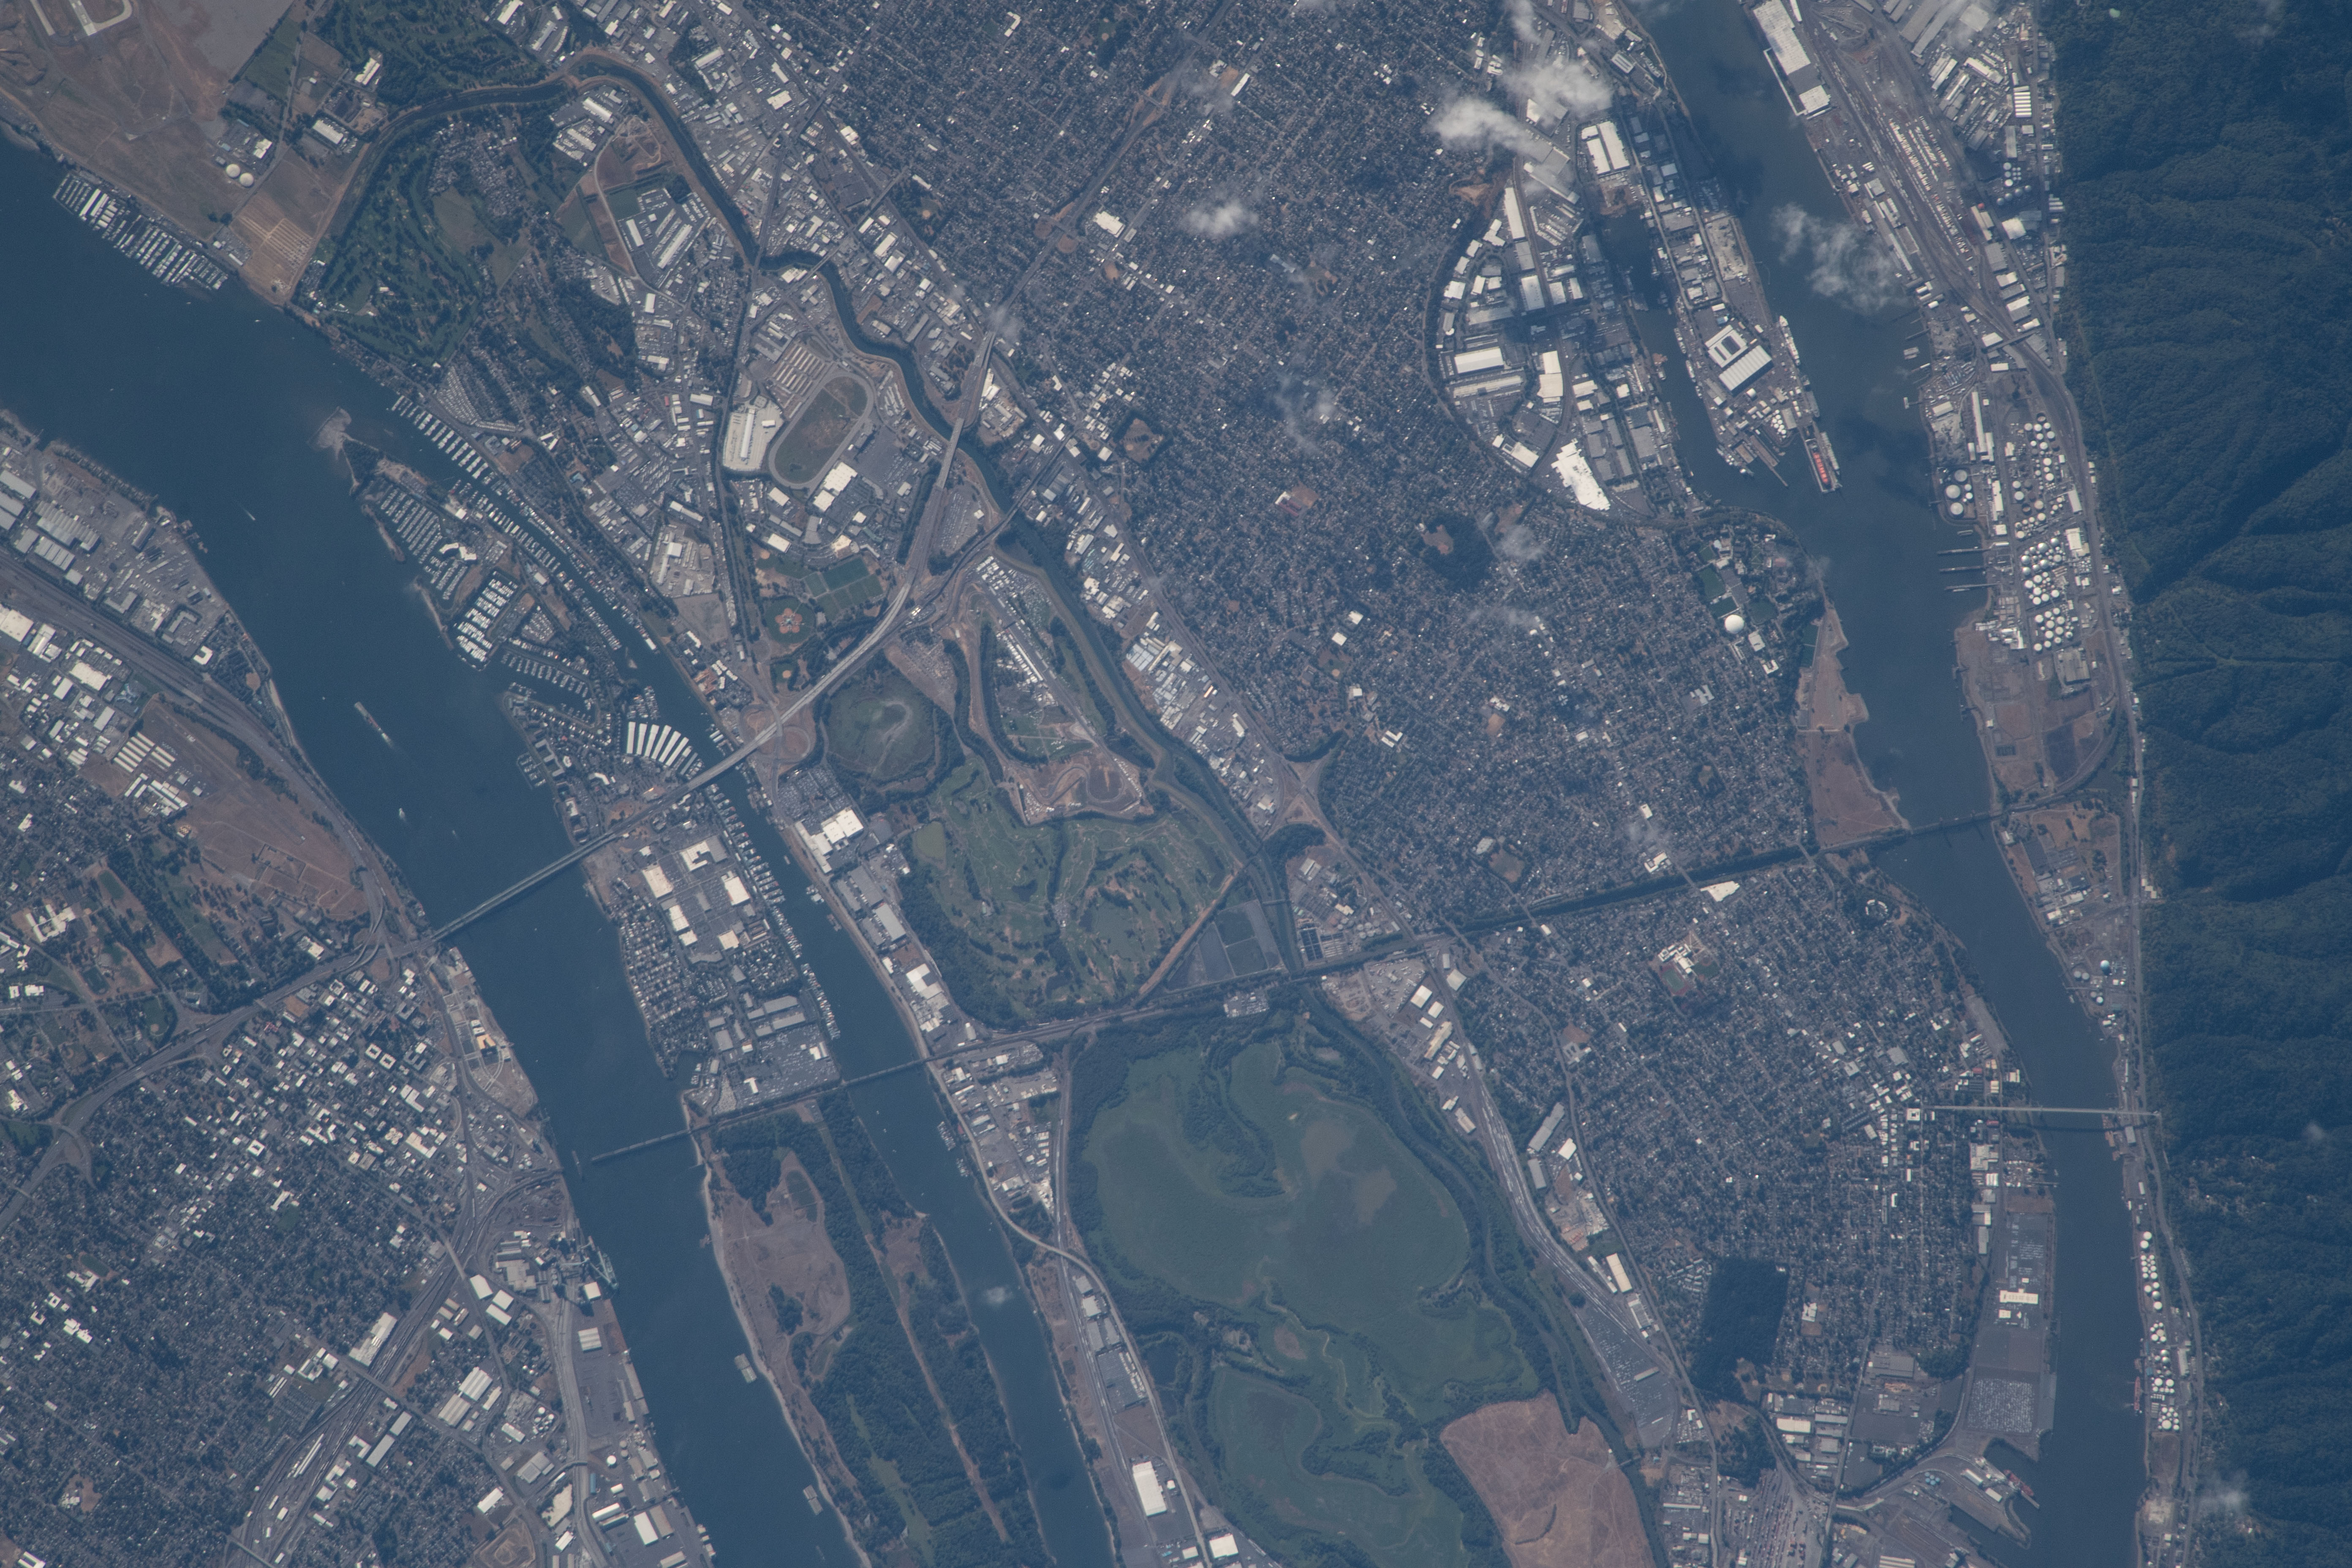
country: USA-OREGON
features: PORTLAND INTERNATIONAL AIRPORT, HAYDEN ISLAND
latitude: 45.6
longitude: -122.7
